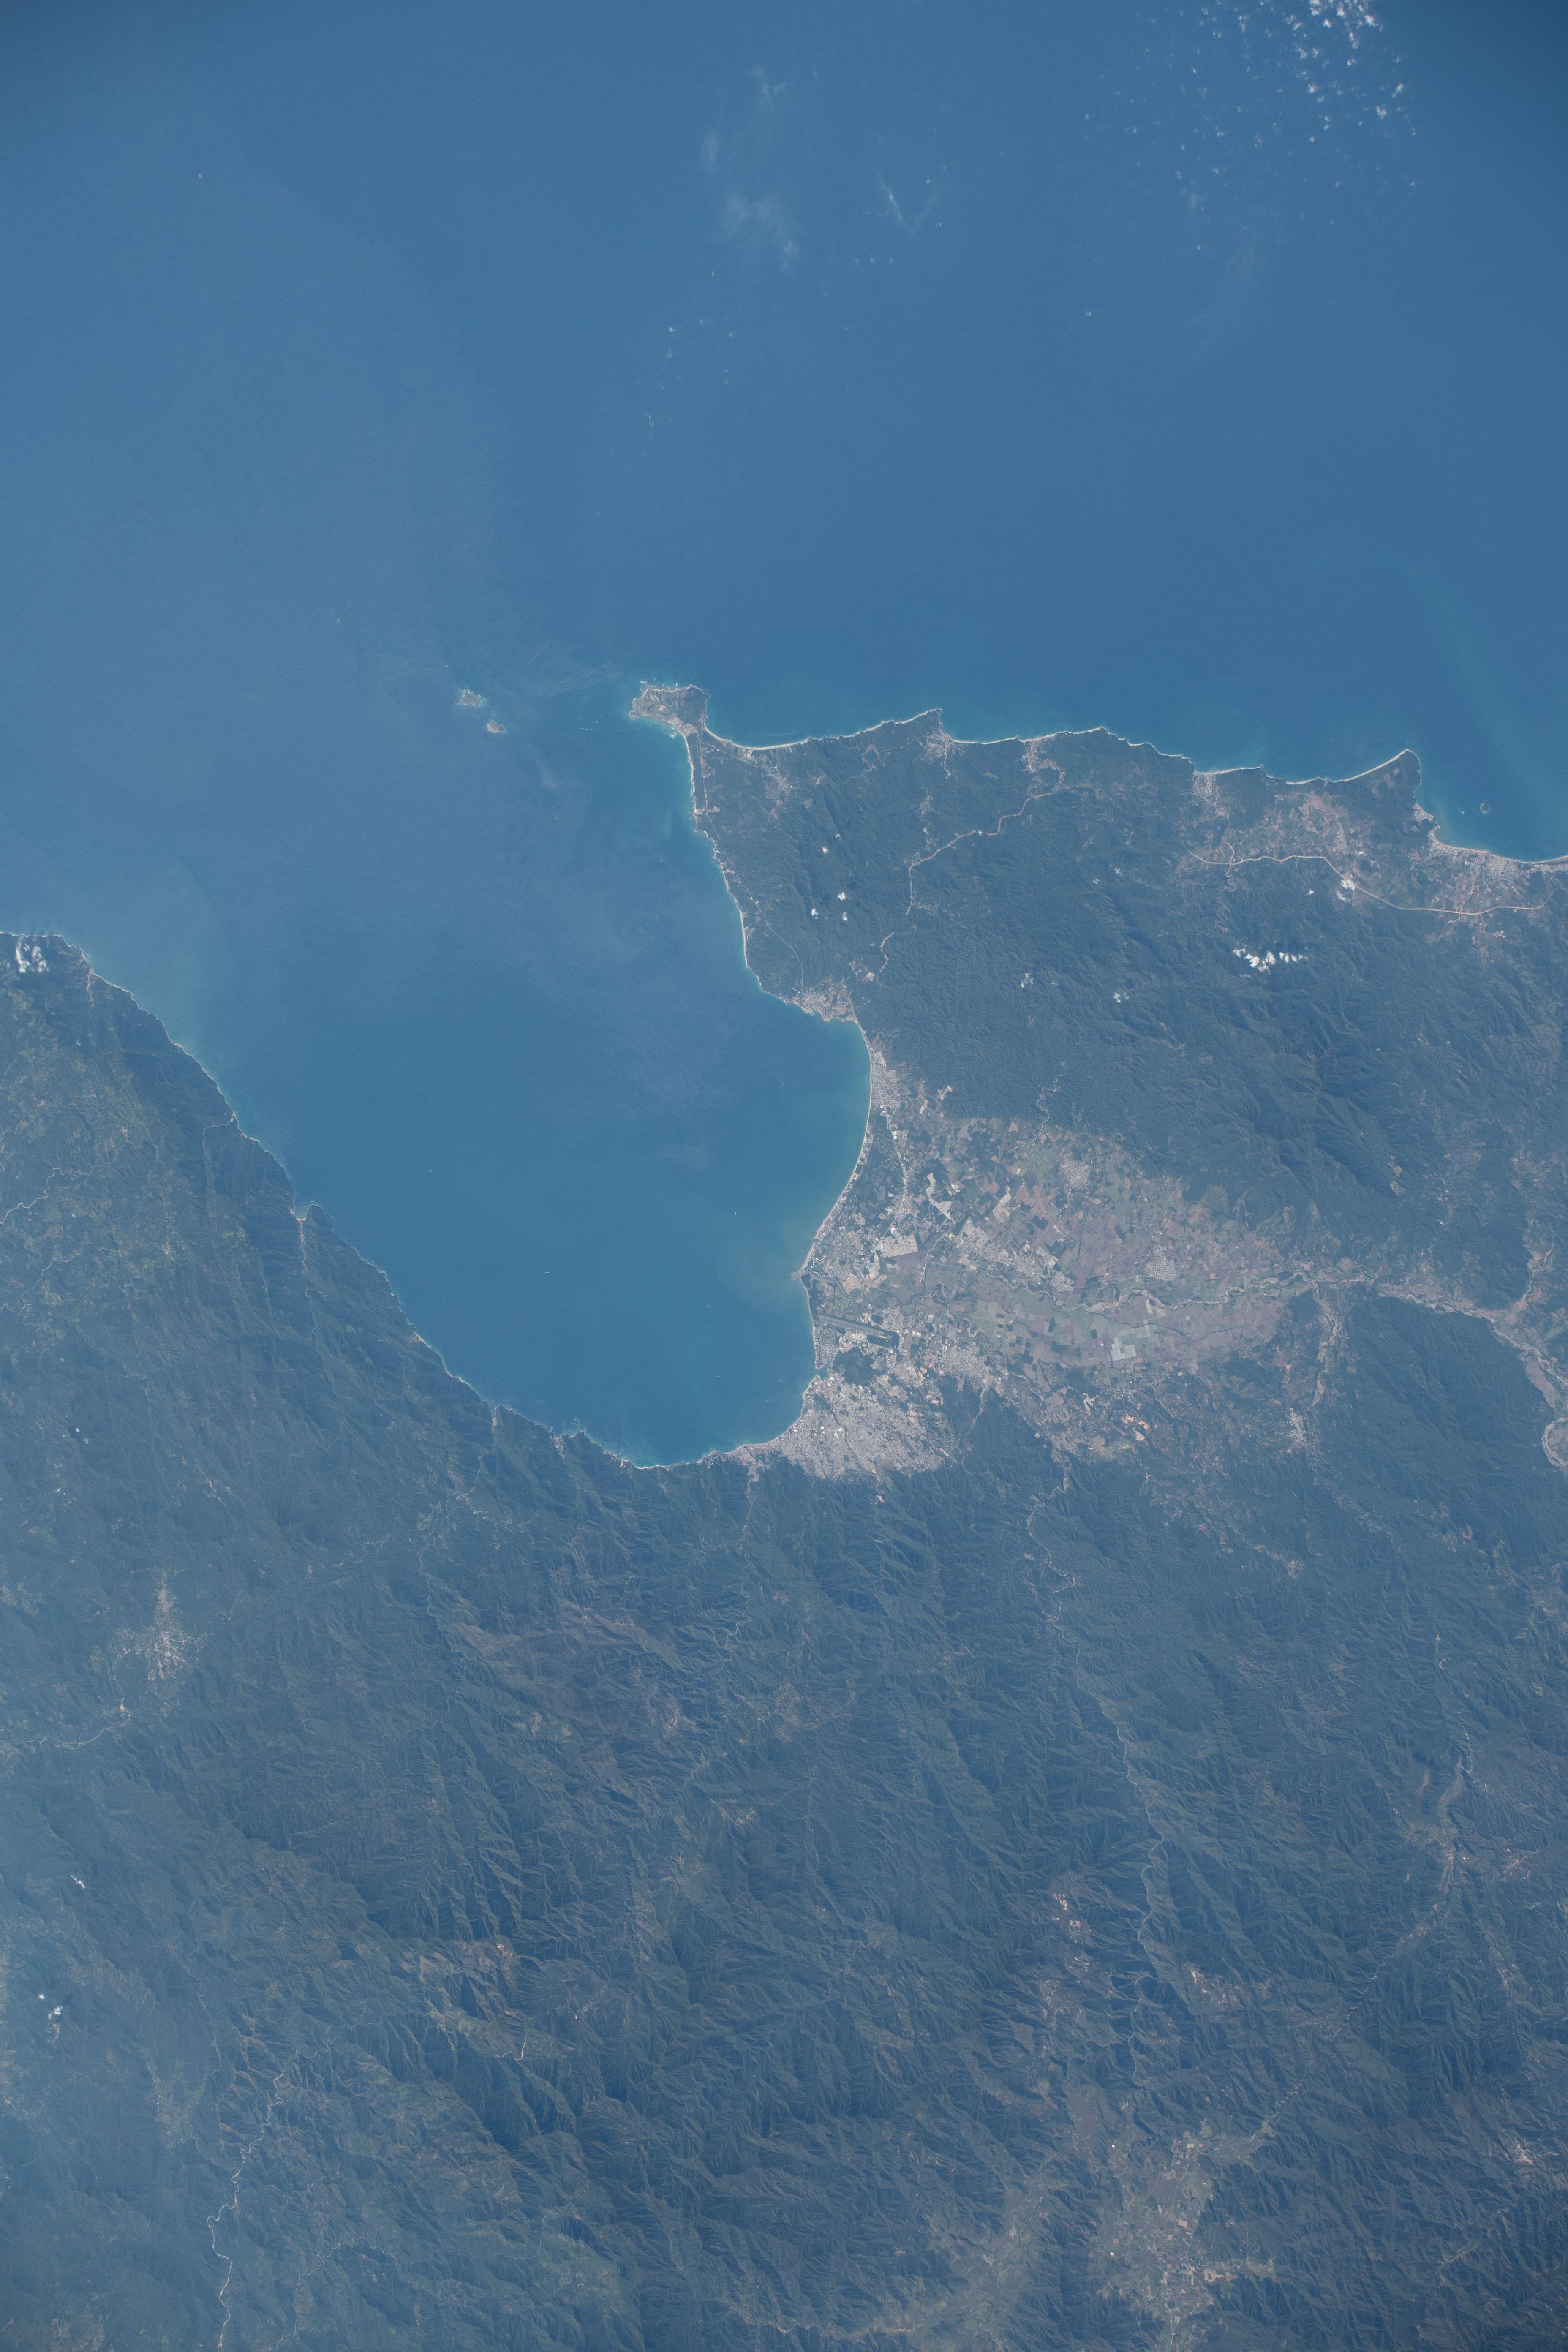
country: MEXICO
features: BANDERAS BAY, COAST, PUERTO VALLARTA
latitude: 20.7
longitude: -105.3
